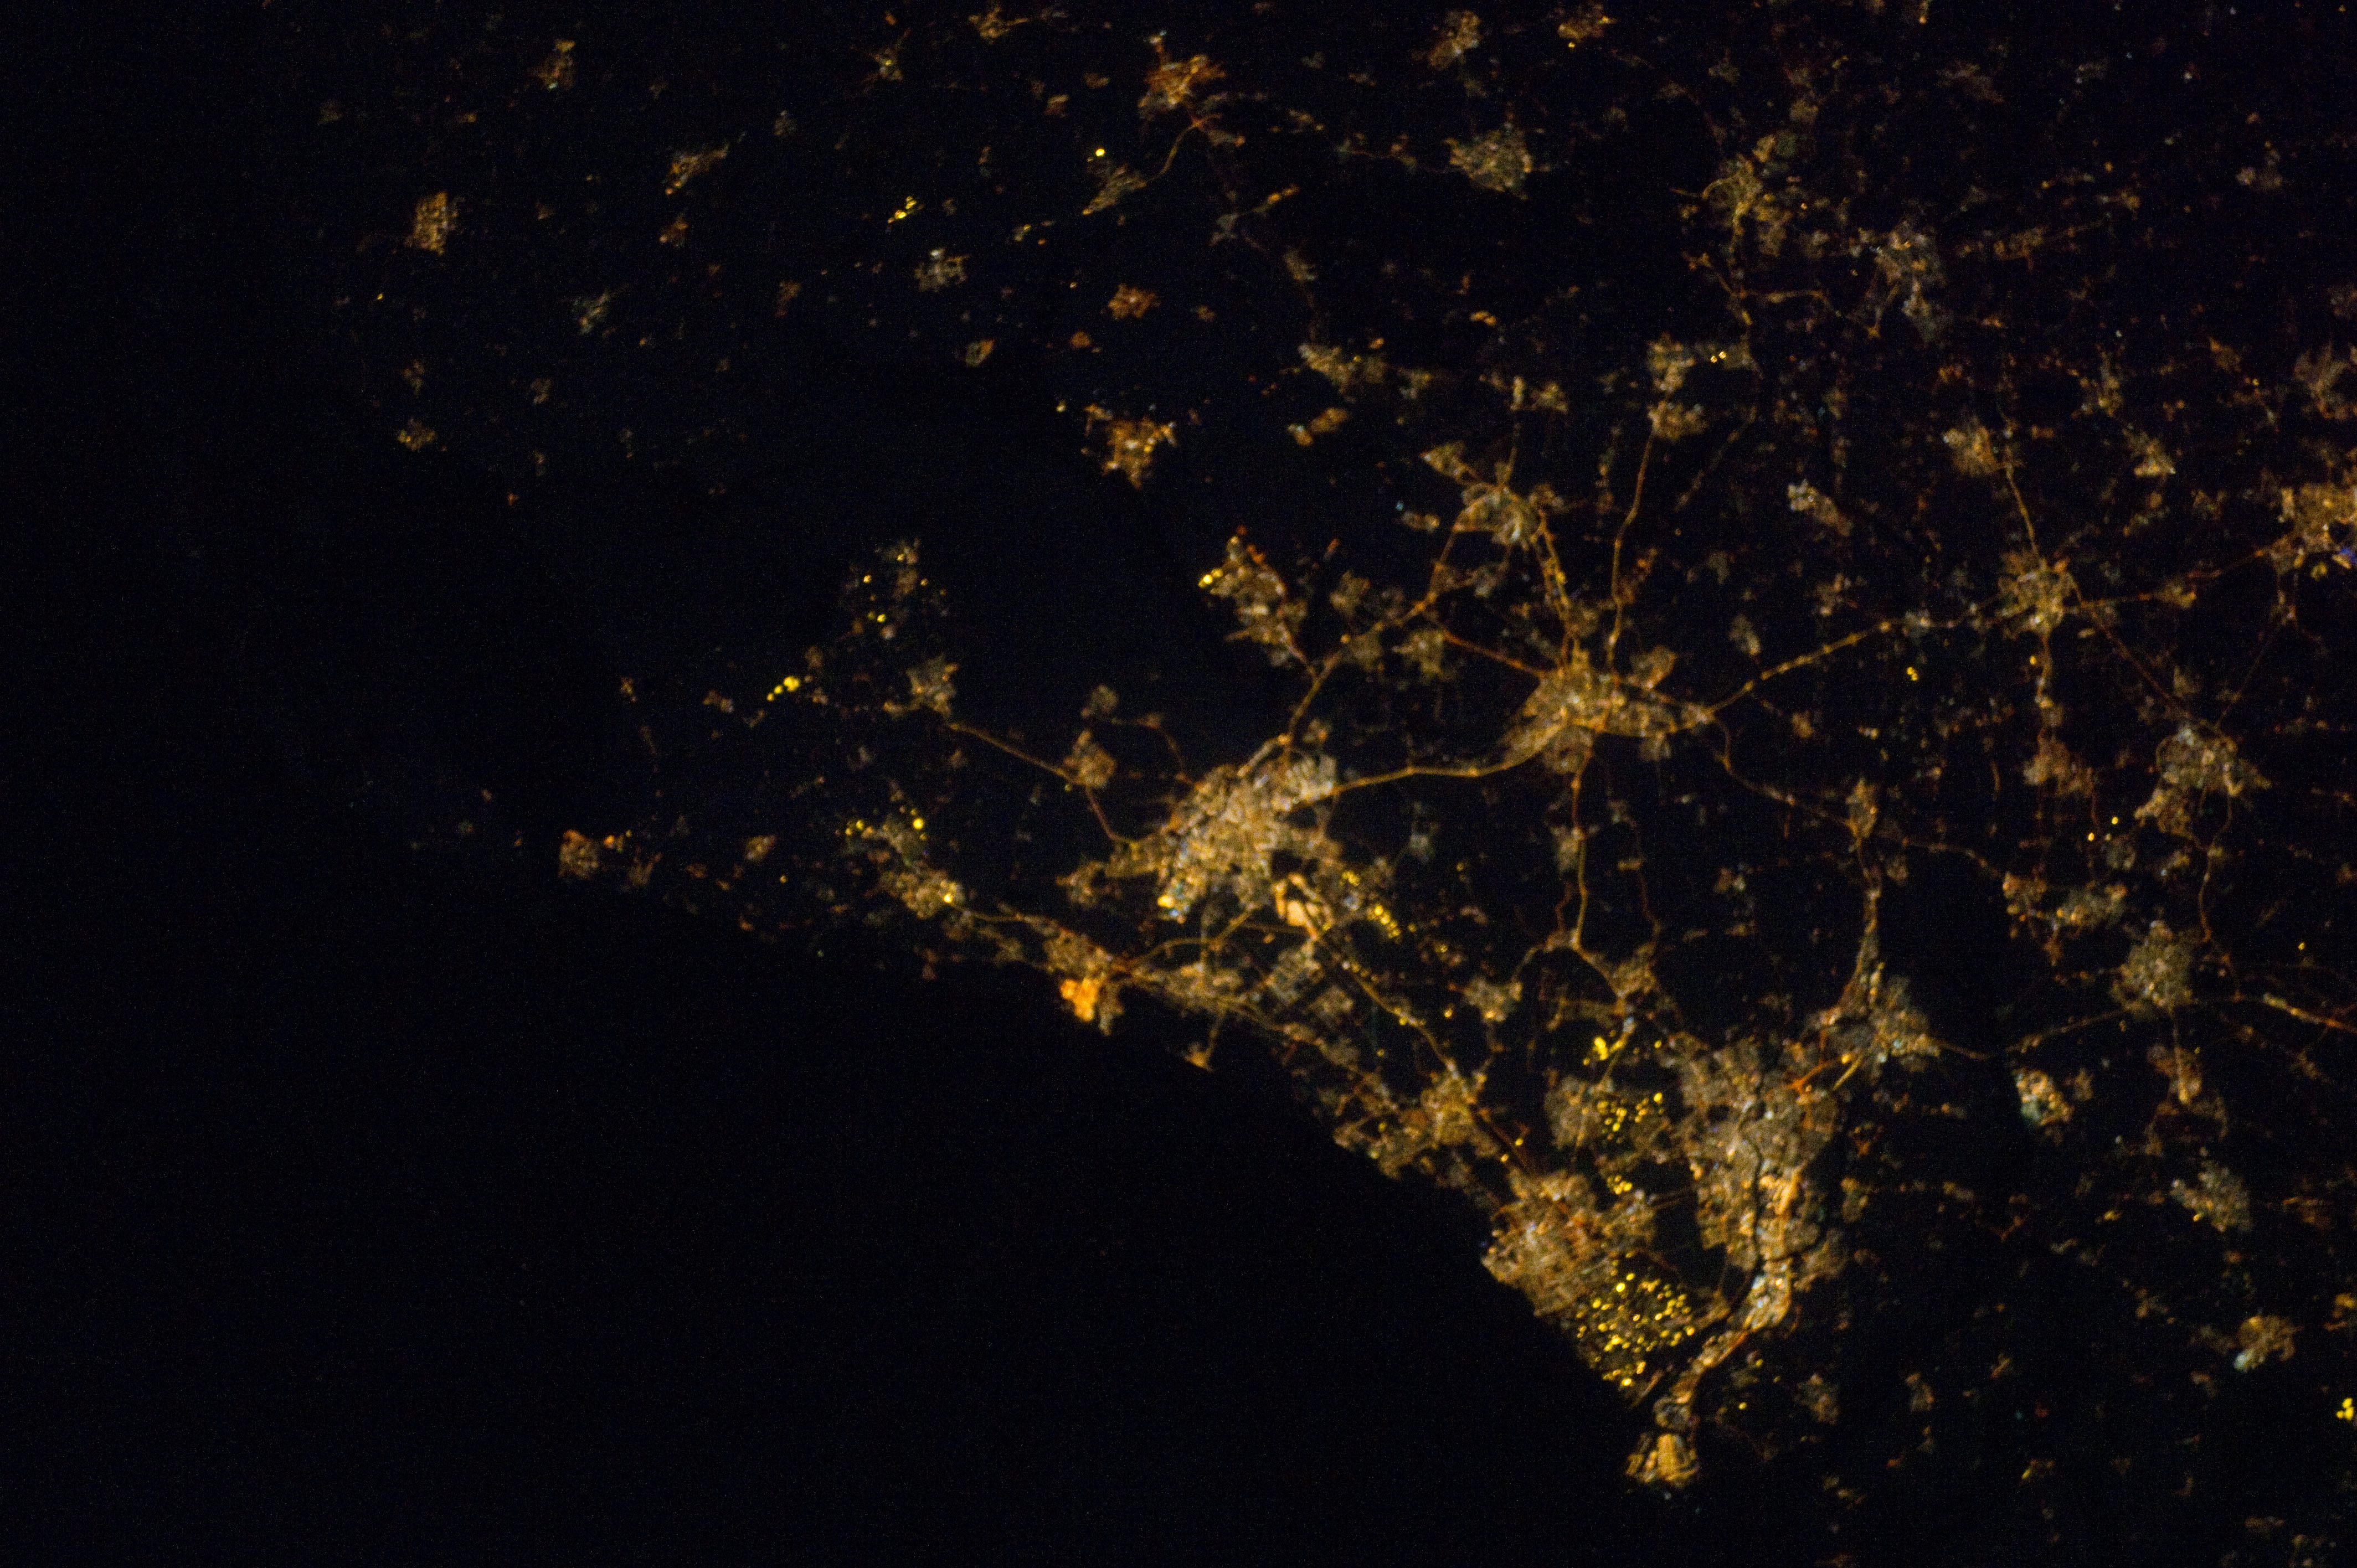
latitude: 51.9
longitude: 4.4
